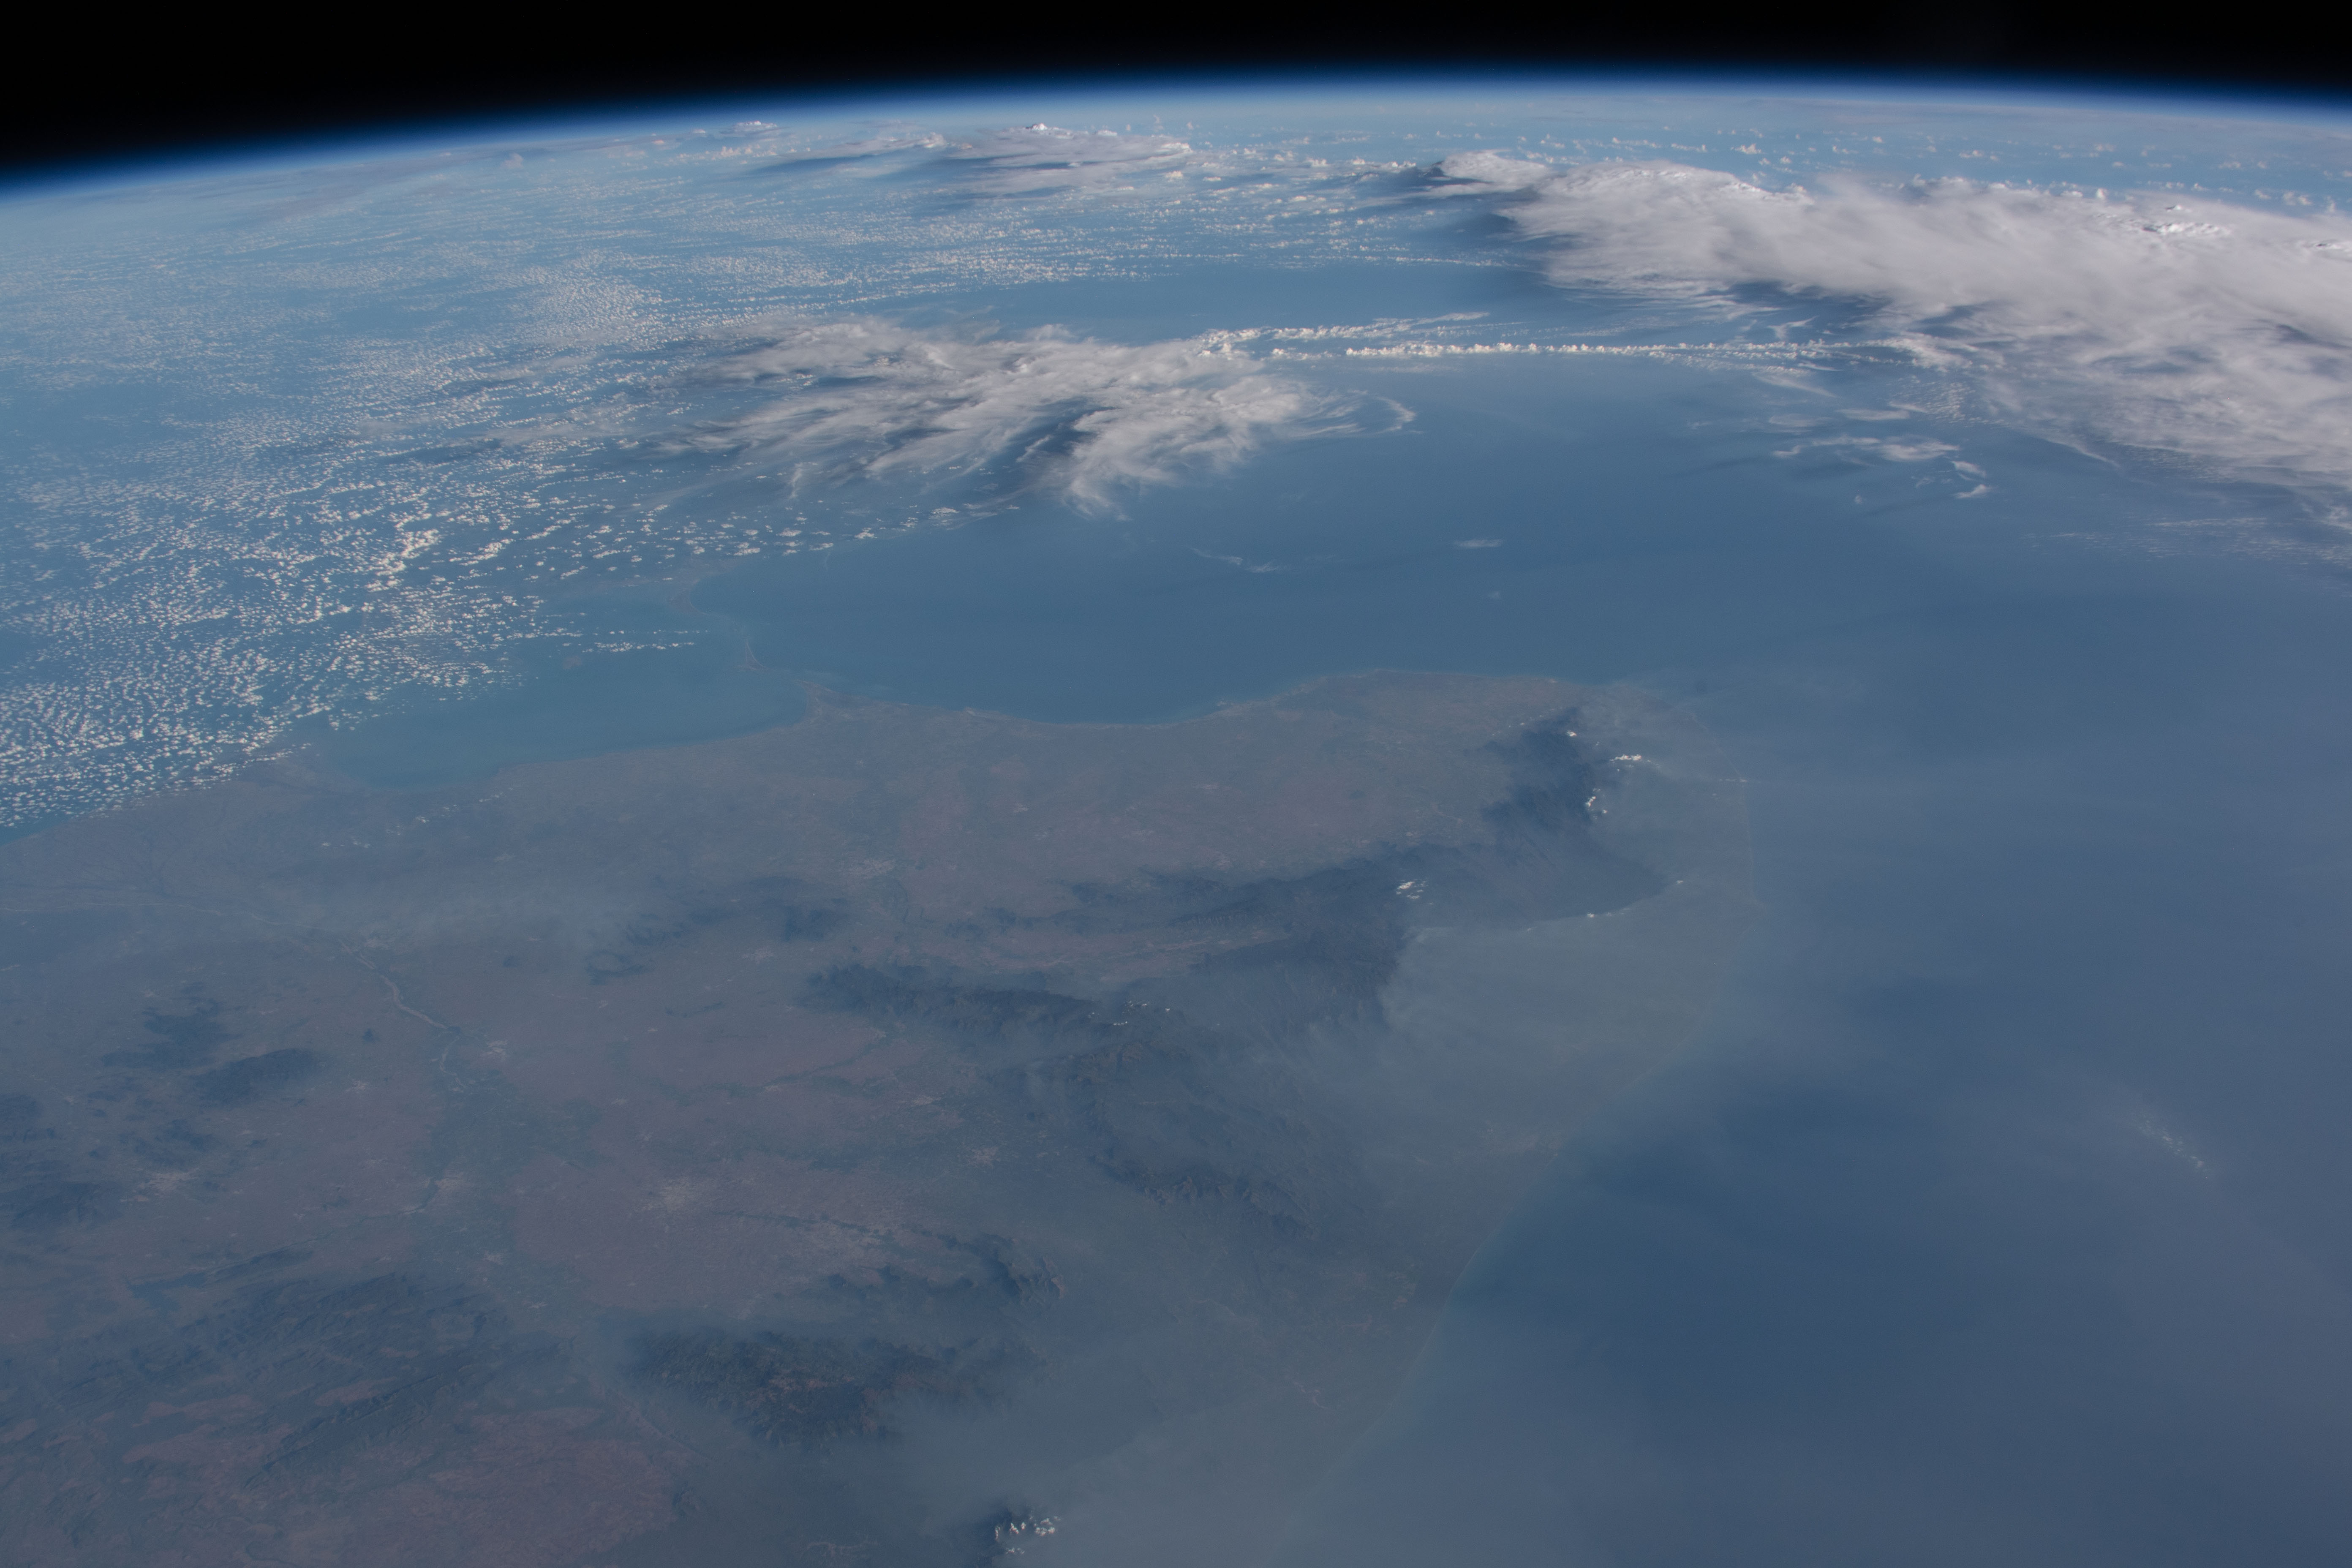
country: INDIA
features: PARK STRAIT, ANAMUDI, MADURAI, LIMB
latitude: 9.5
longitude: 77.5
